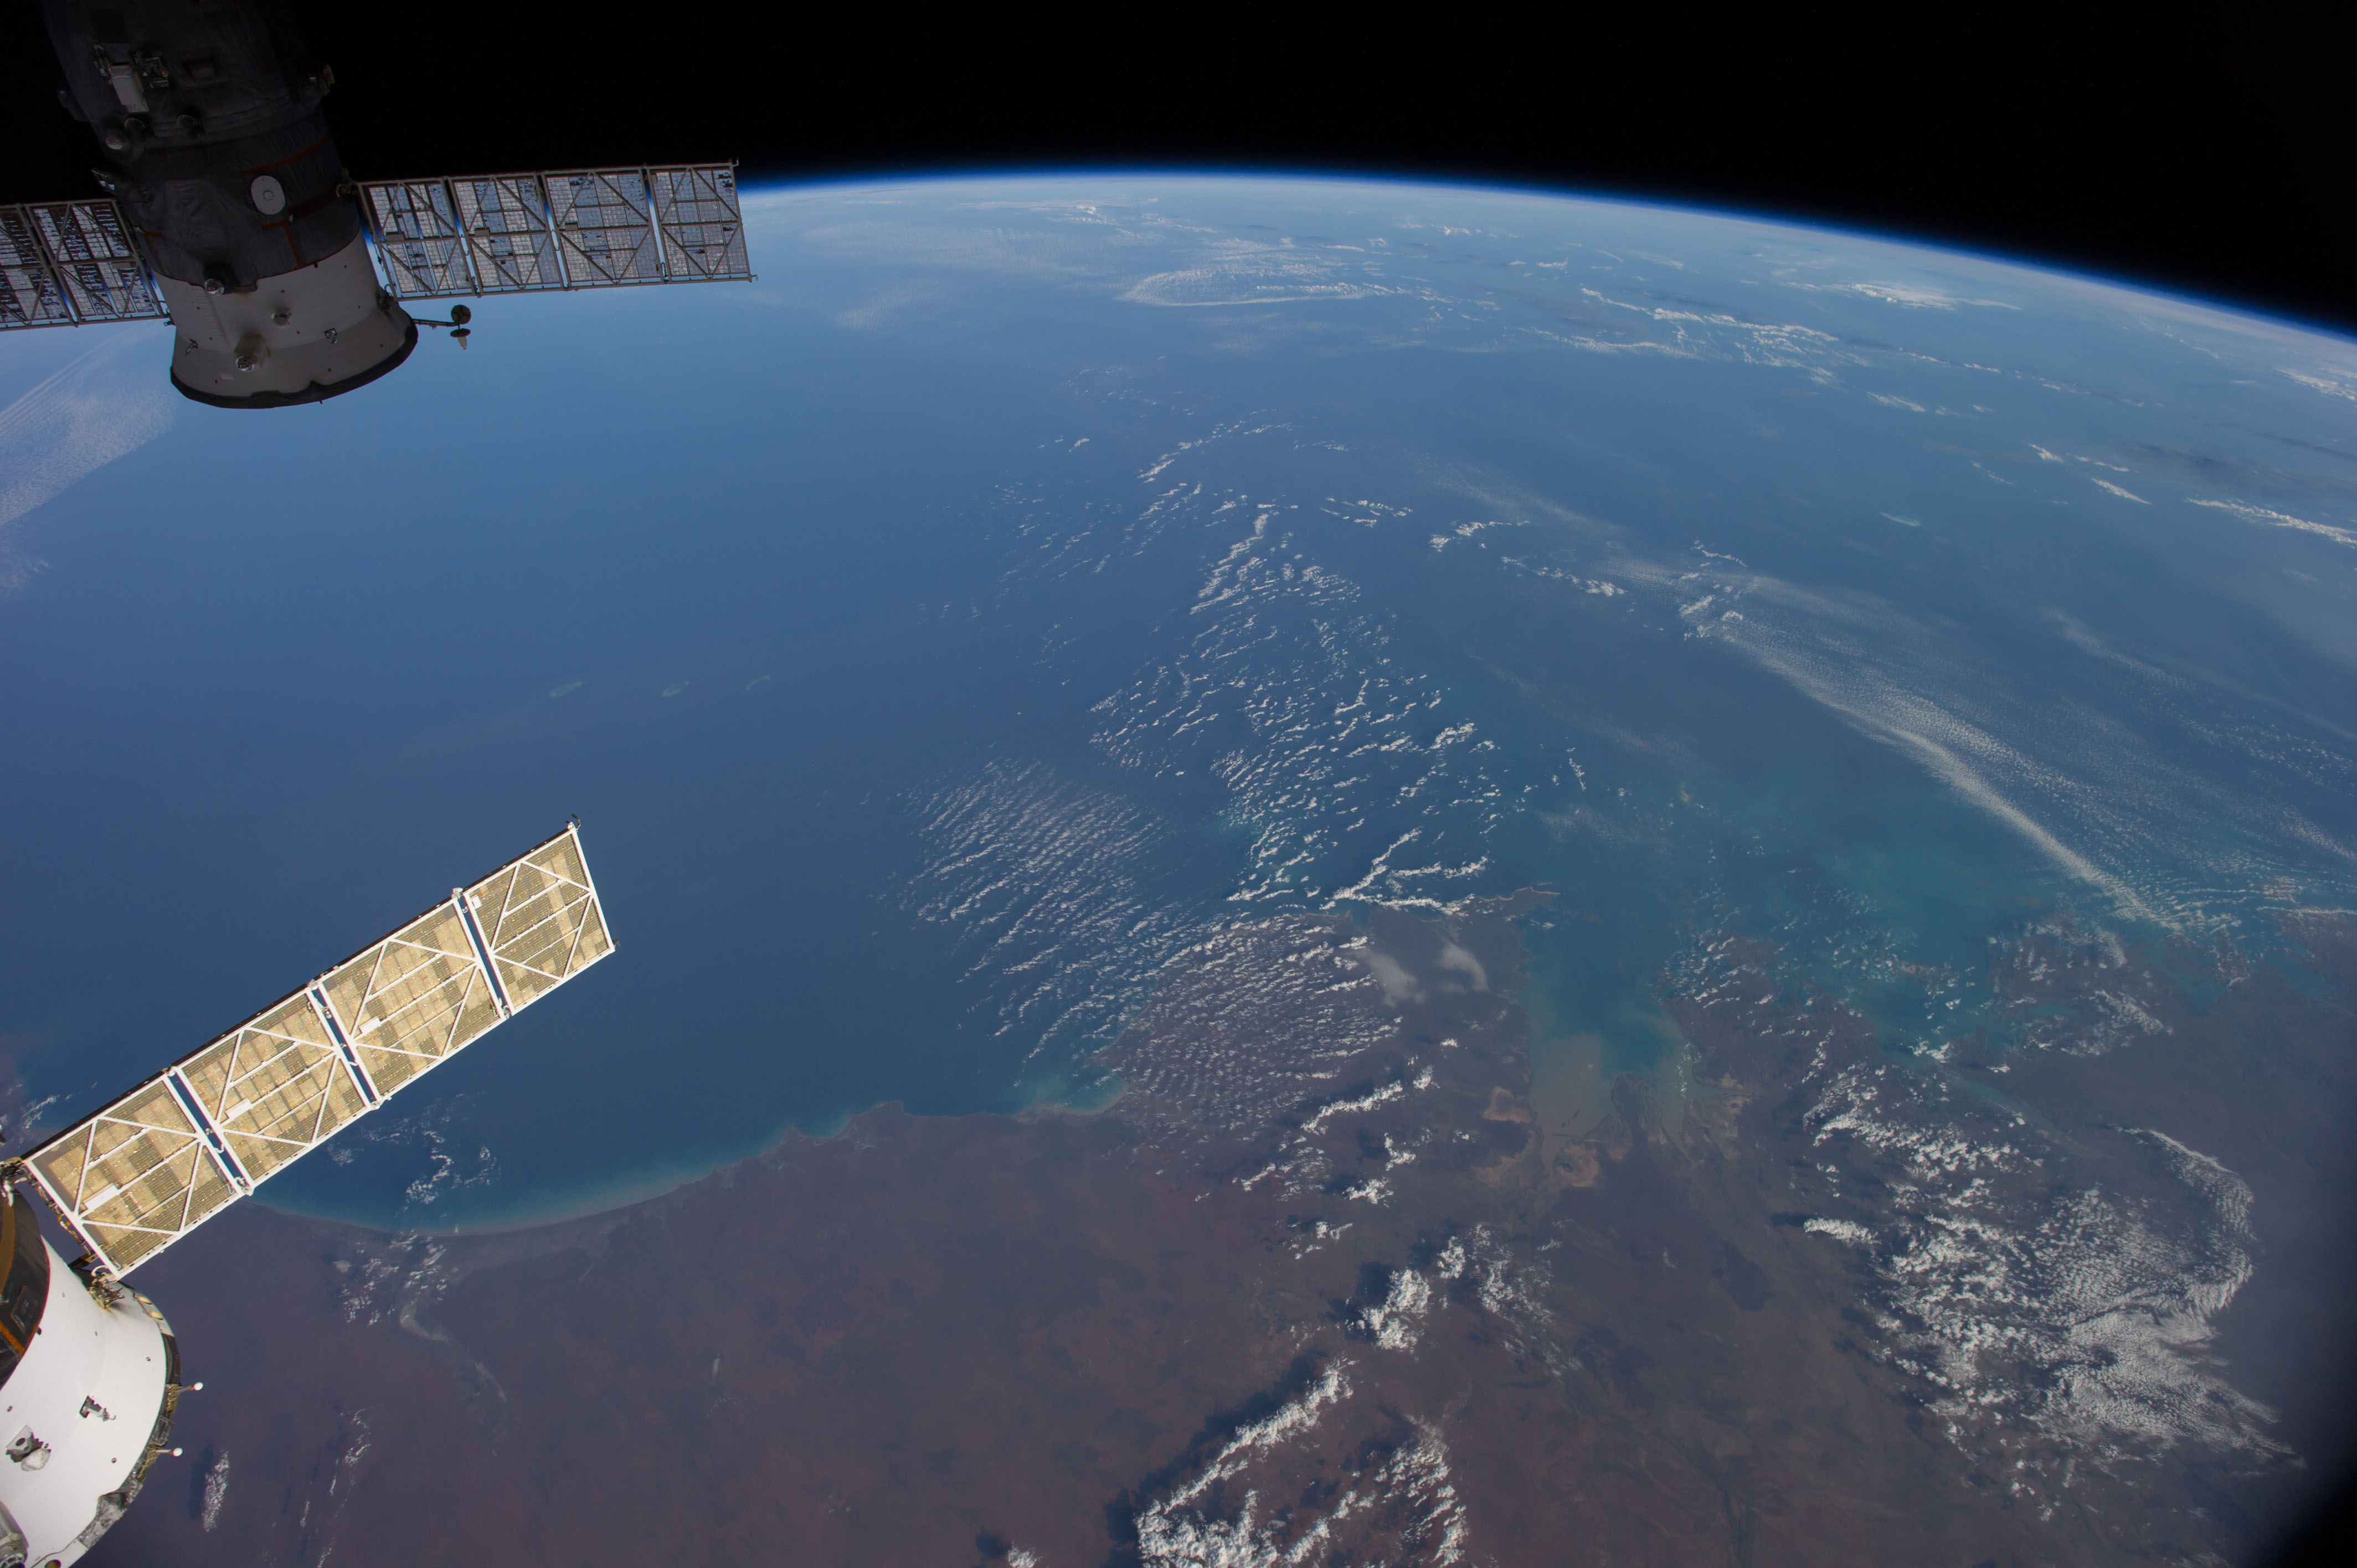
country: AUSTRALIA-WA
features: INDIAN O., KING SOUND, ATMOSPHERIC LIMB
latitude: -16.5
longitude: 121.0
